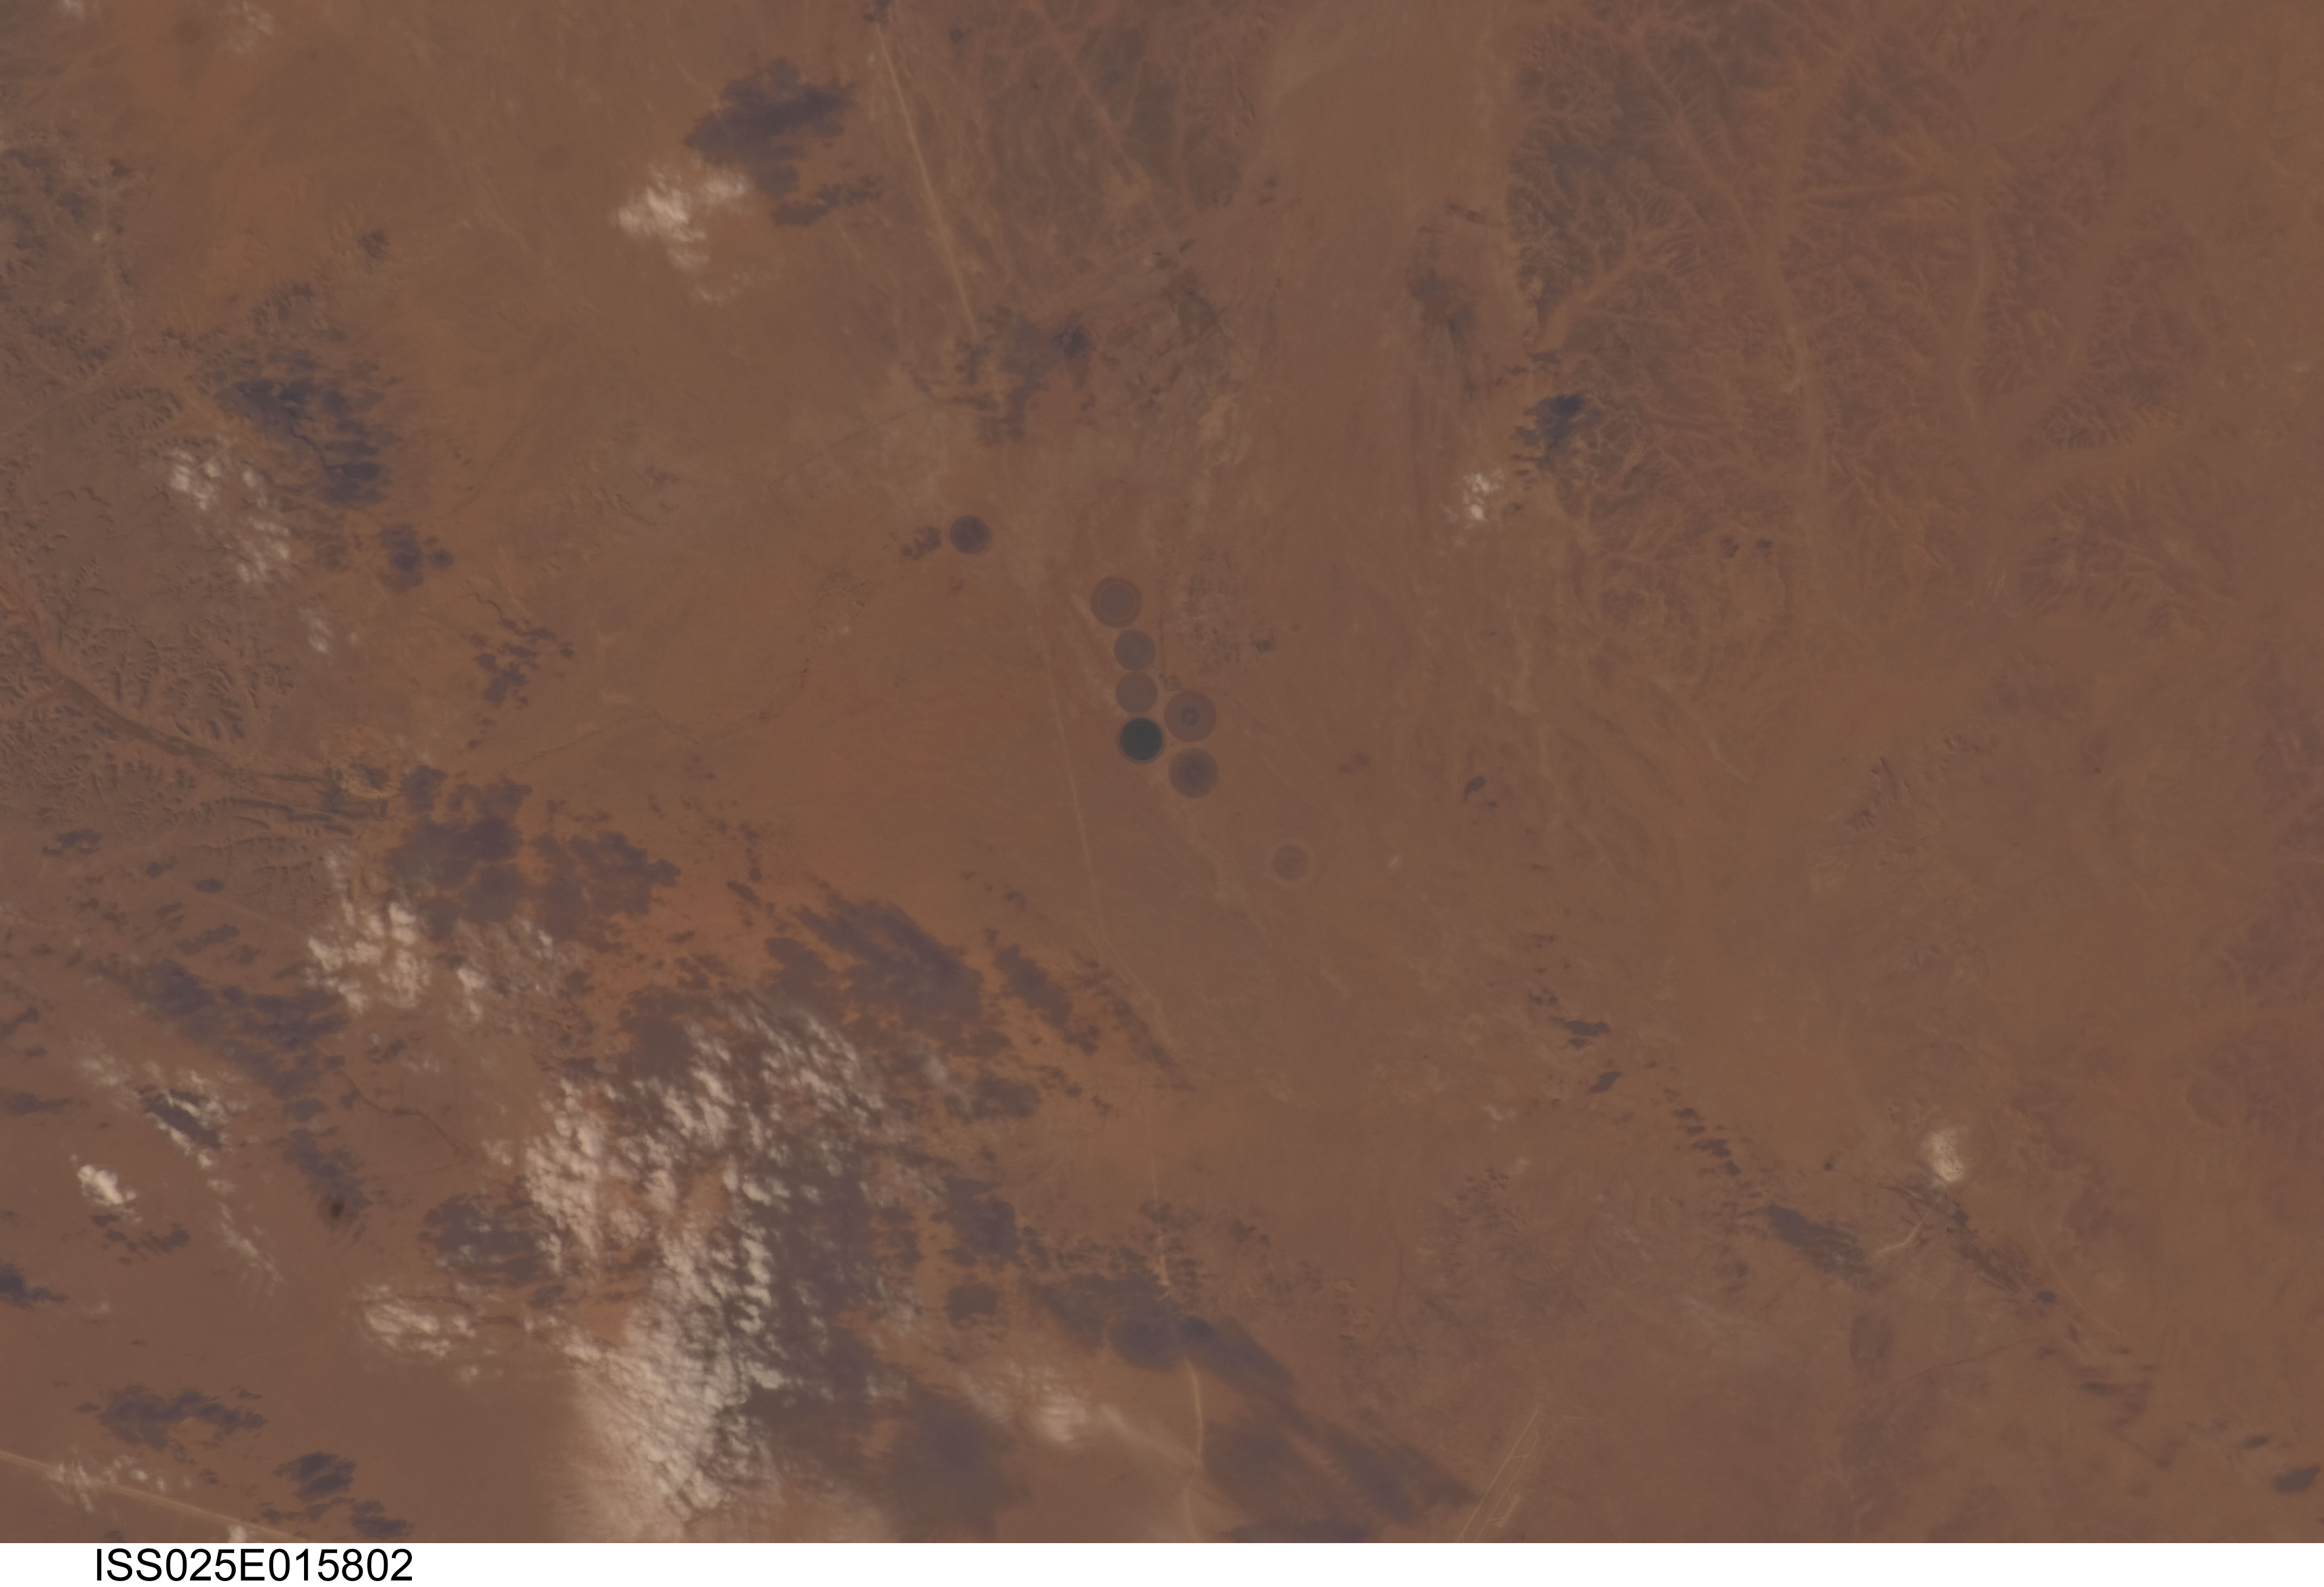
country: LIBYA
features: NANUR AIRPORT, DESERT, ROADS, AGR.
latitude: 31.6
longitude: 14.8
